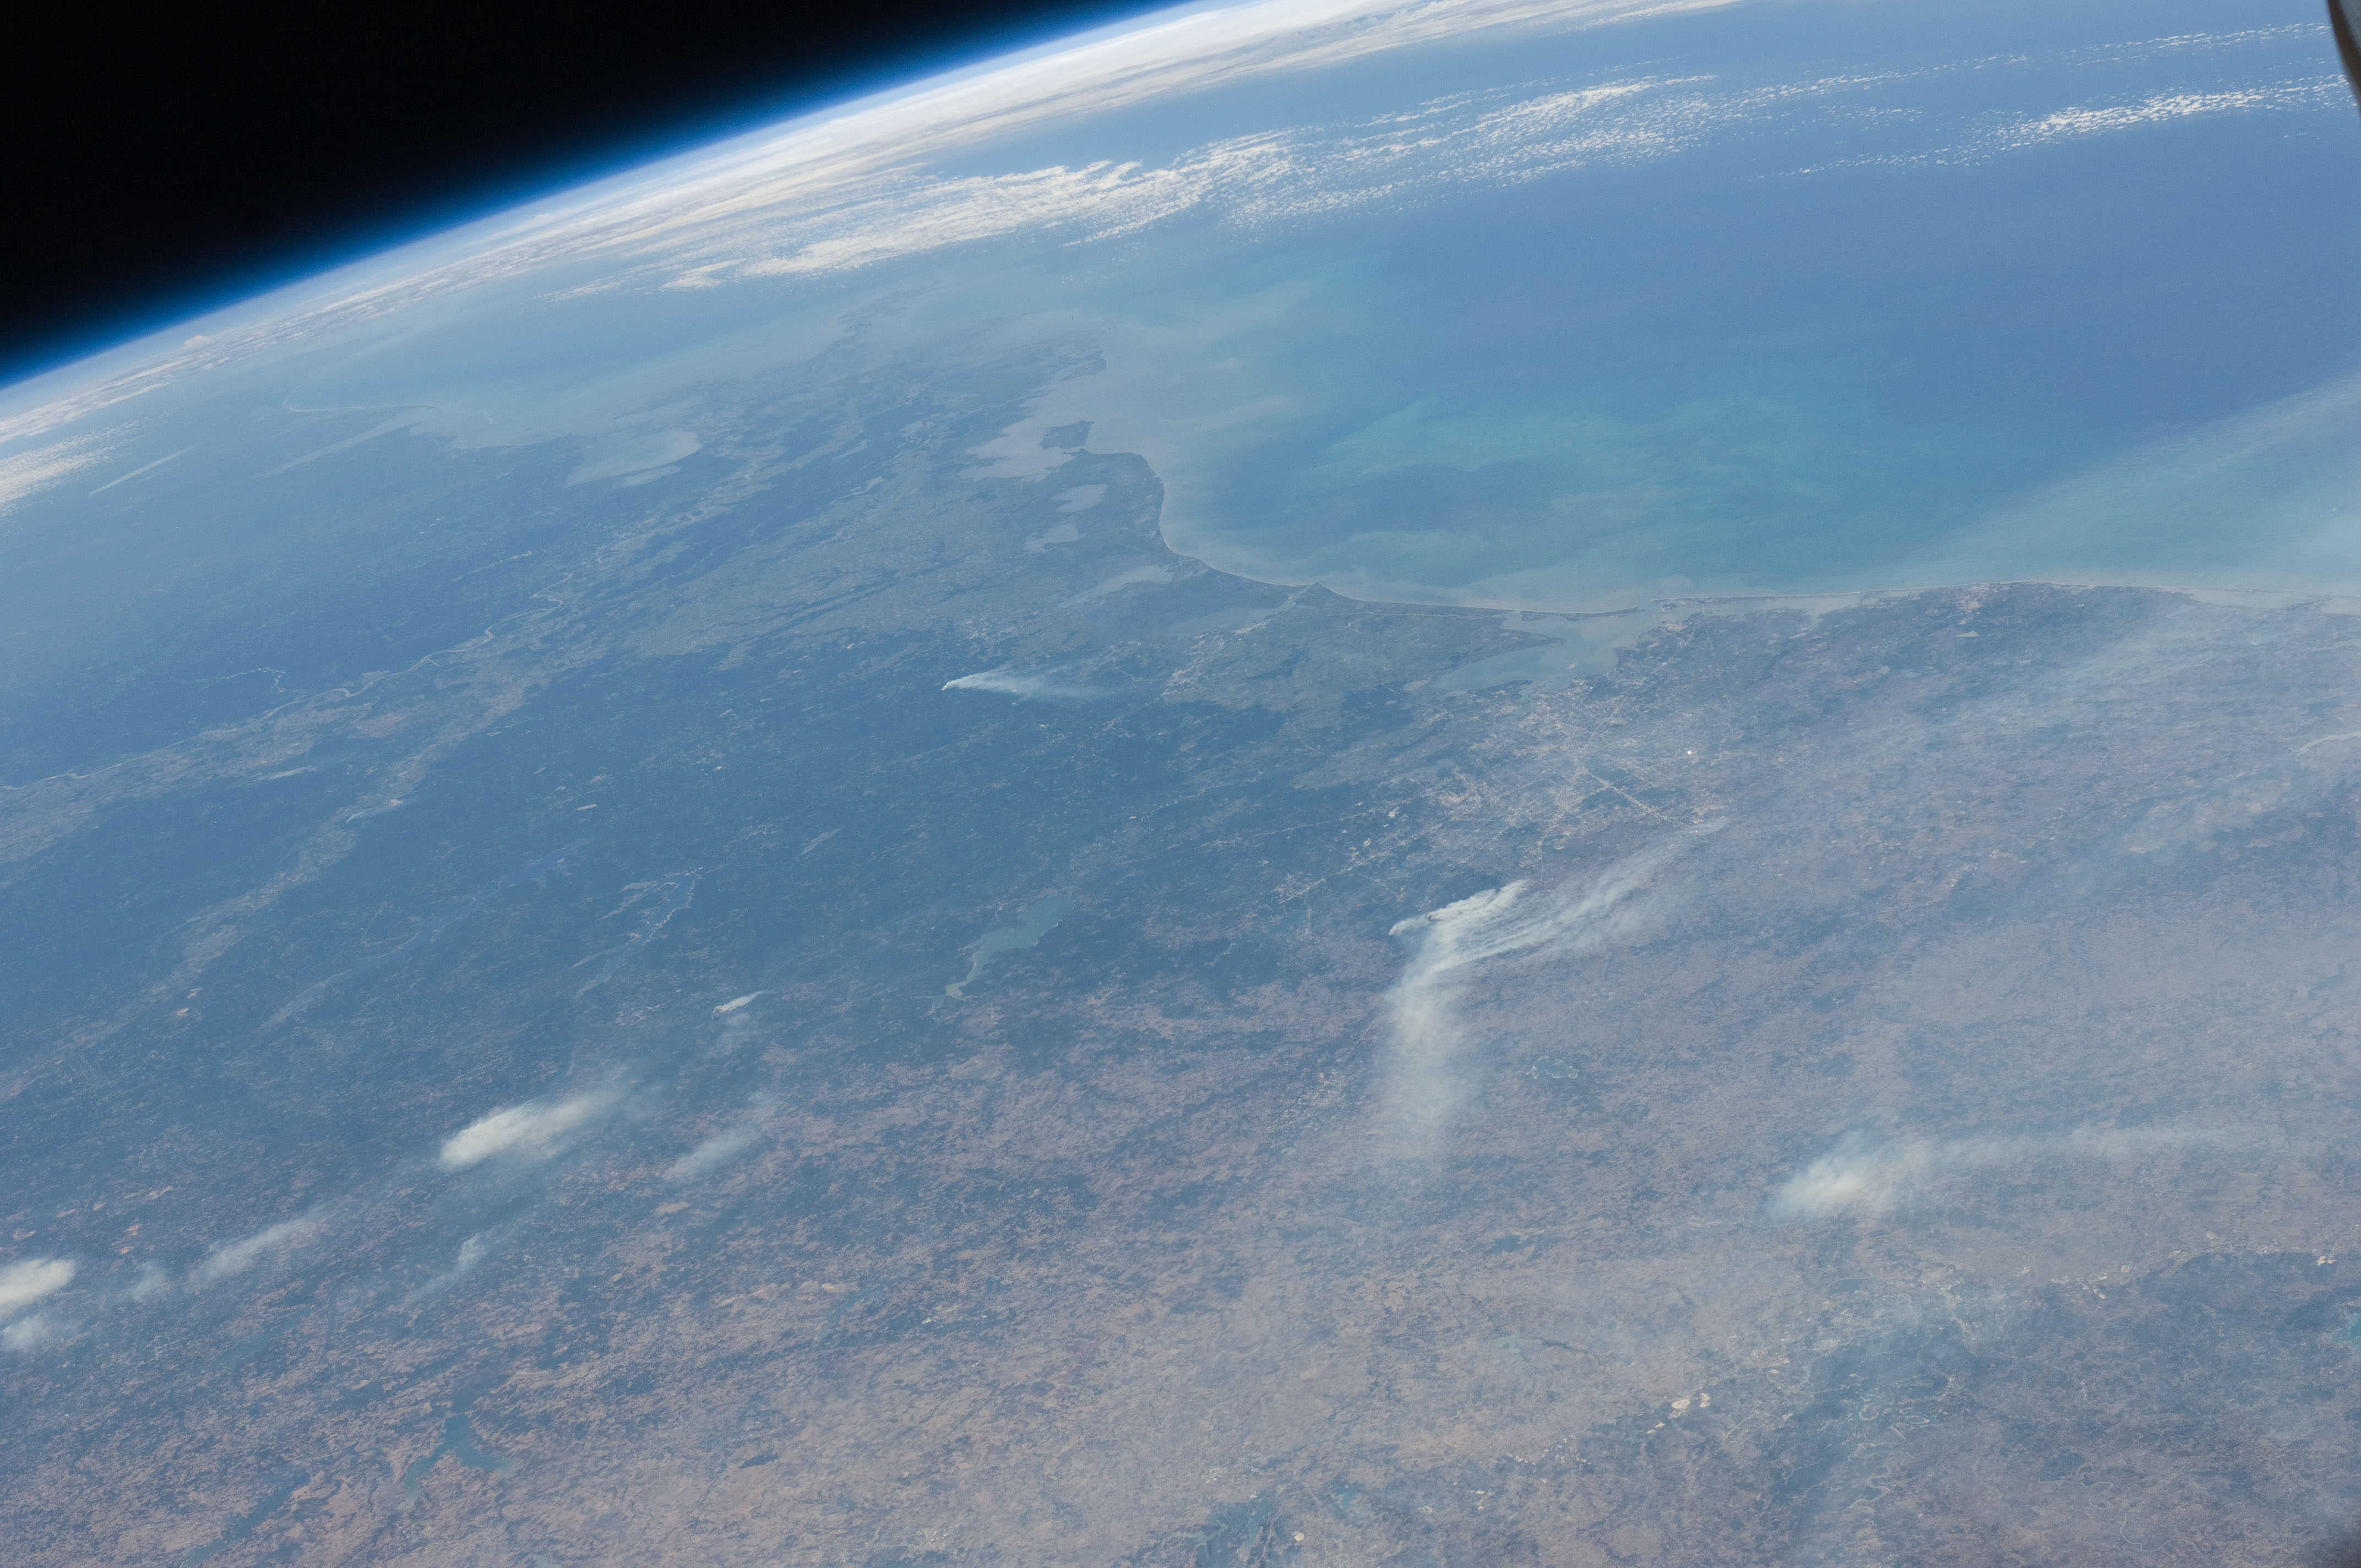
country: USA-TEXAS
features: PAN-WILDFIRES, HAZE, HOUSTON REGION
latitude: 30.0
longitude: -95.5
